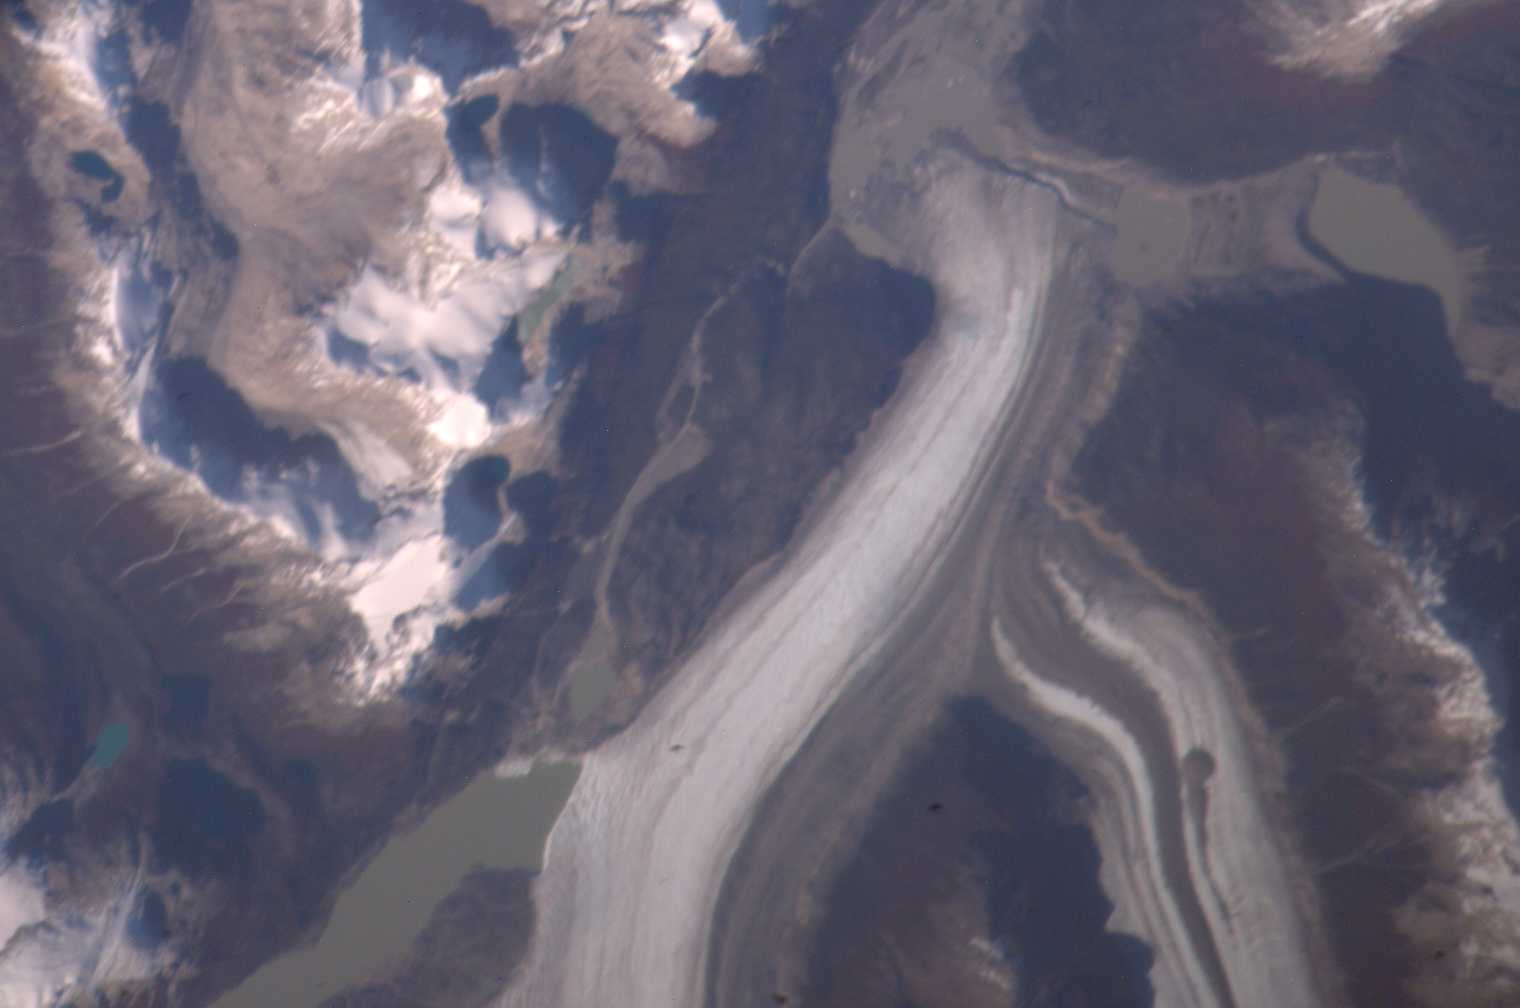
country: CHILE
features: LOWER DE LA COLONIA GL., LAKES
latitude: -47.2
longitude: -73.2
